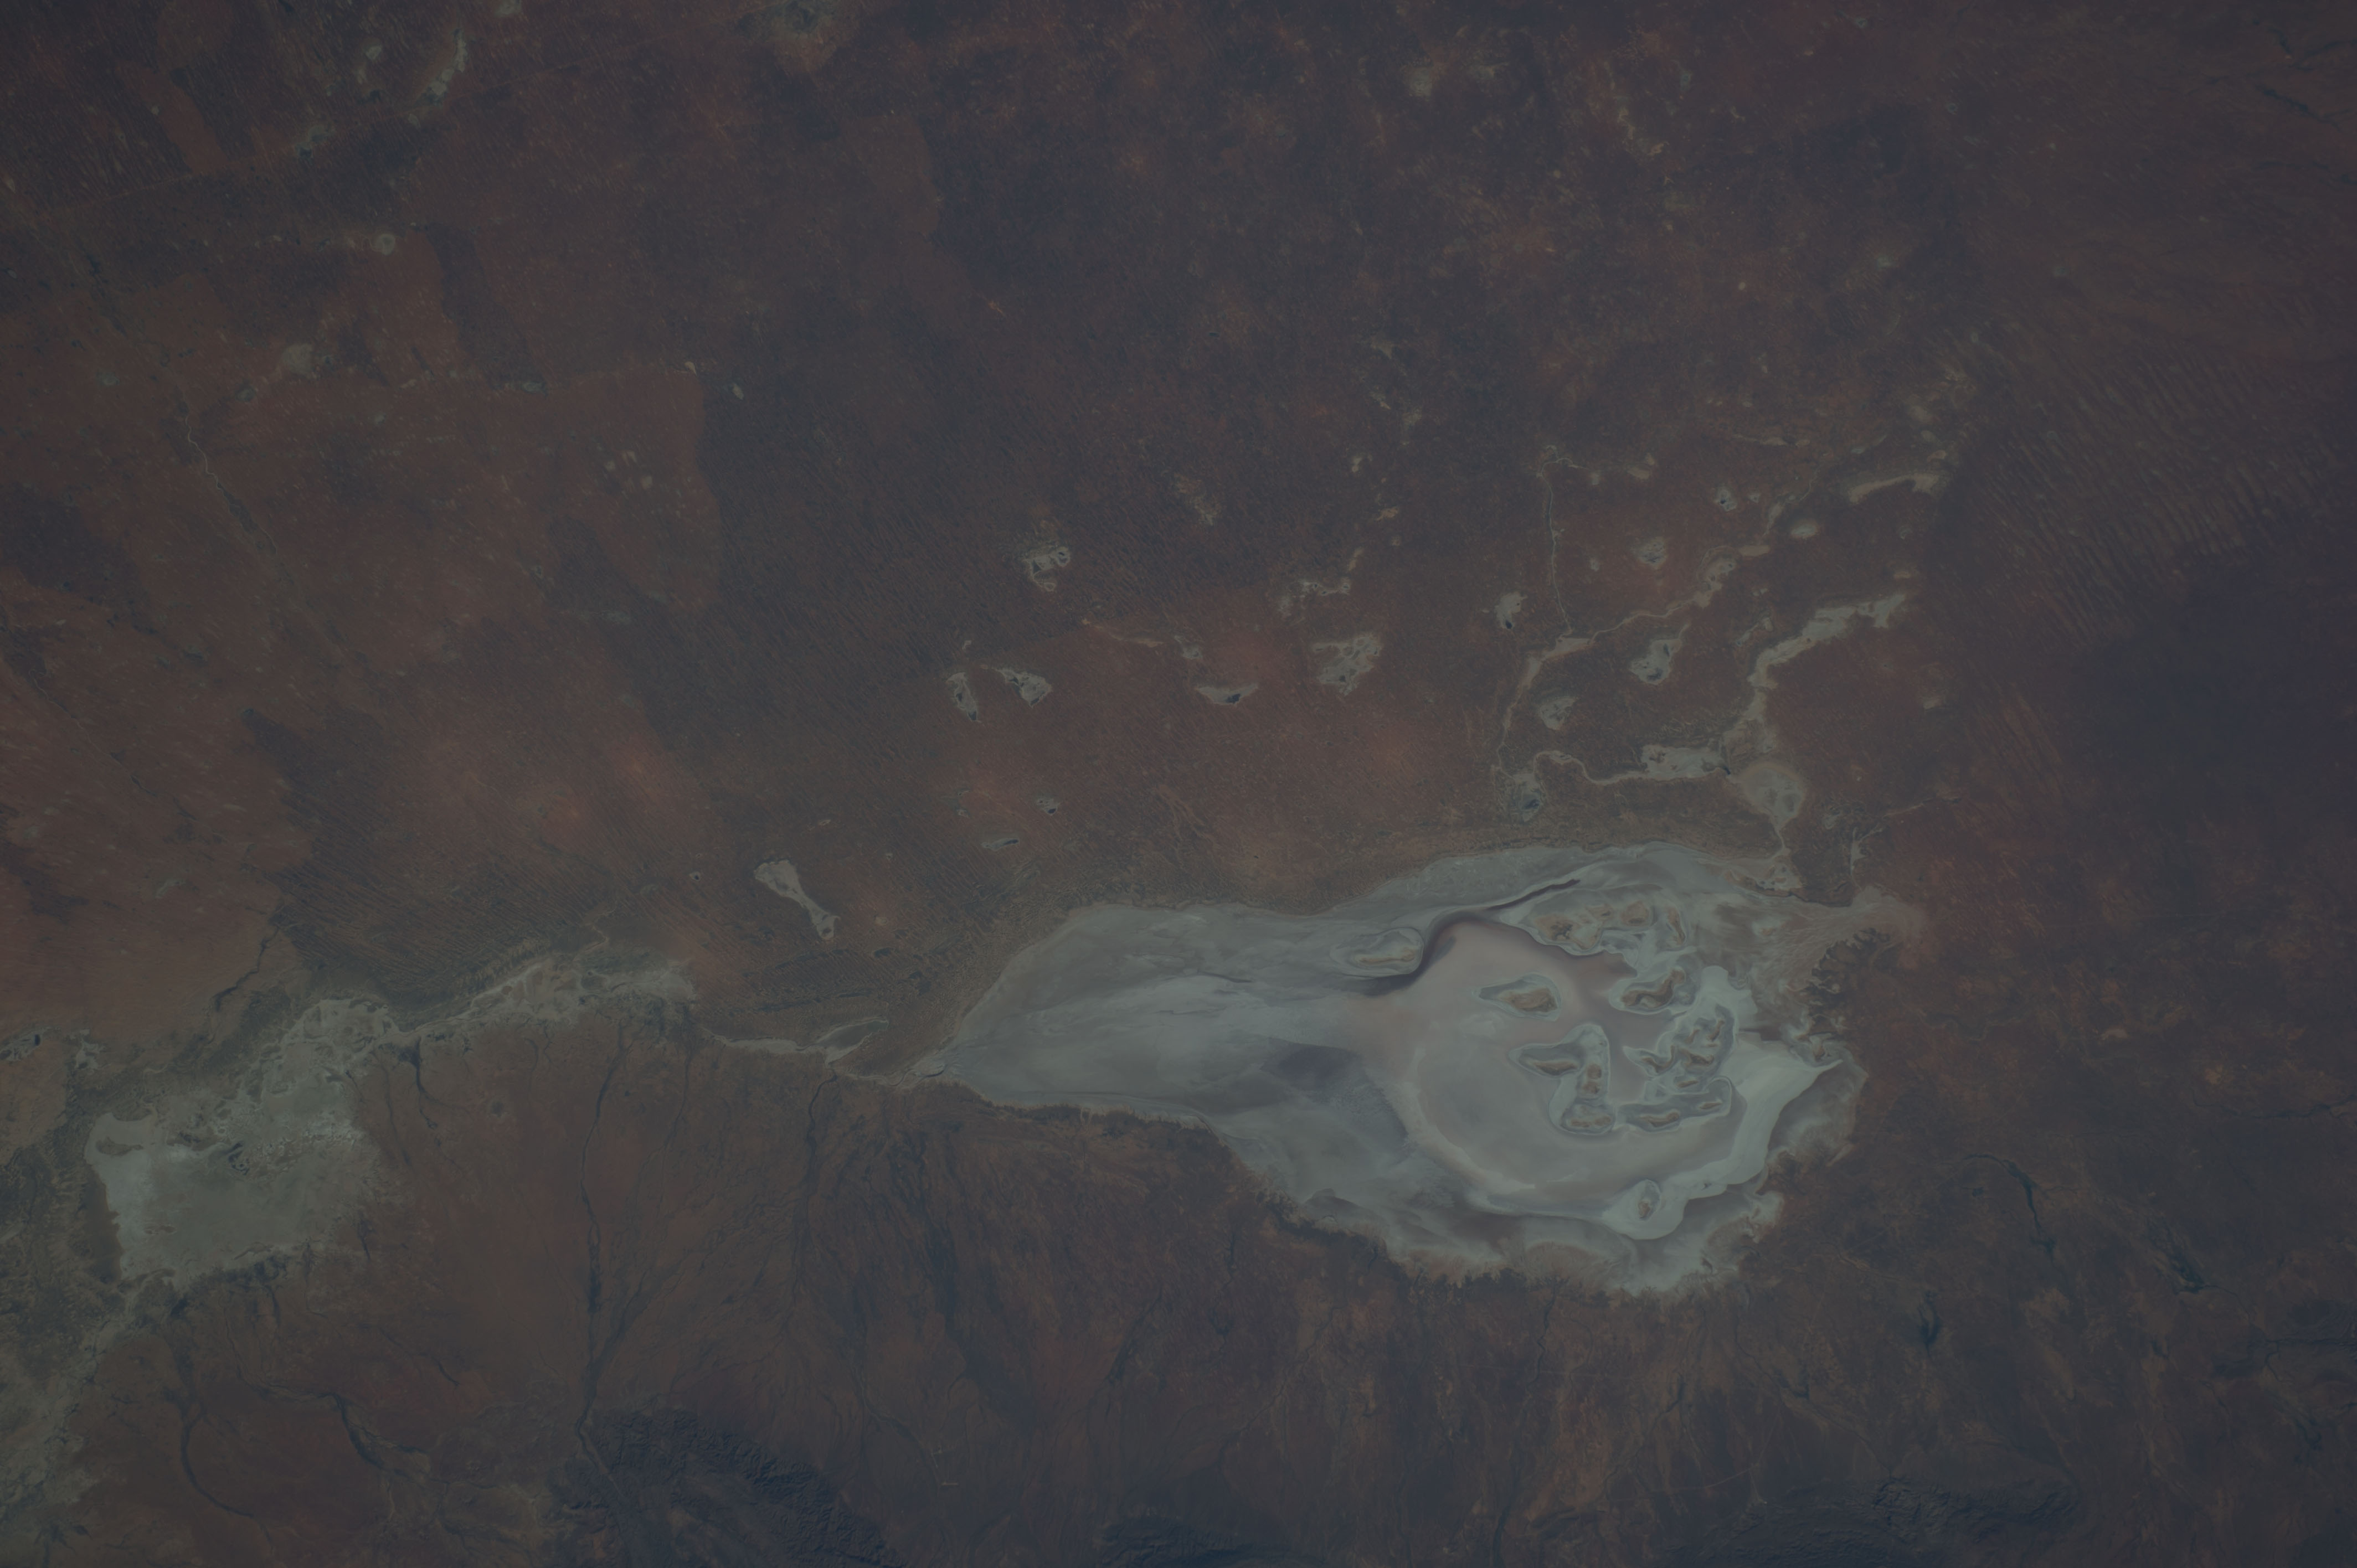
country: AUSTRALIA-SA
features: L. FROME, L. CALLABONNA, FLINDERS RA.
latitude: -30.5
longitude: 140.0
